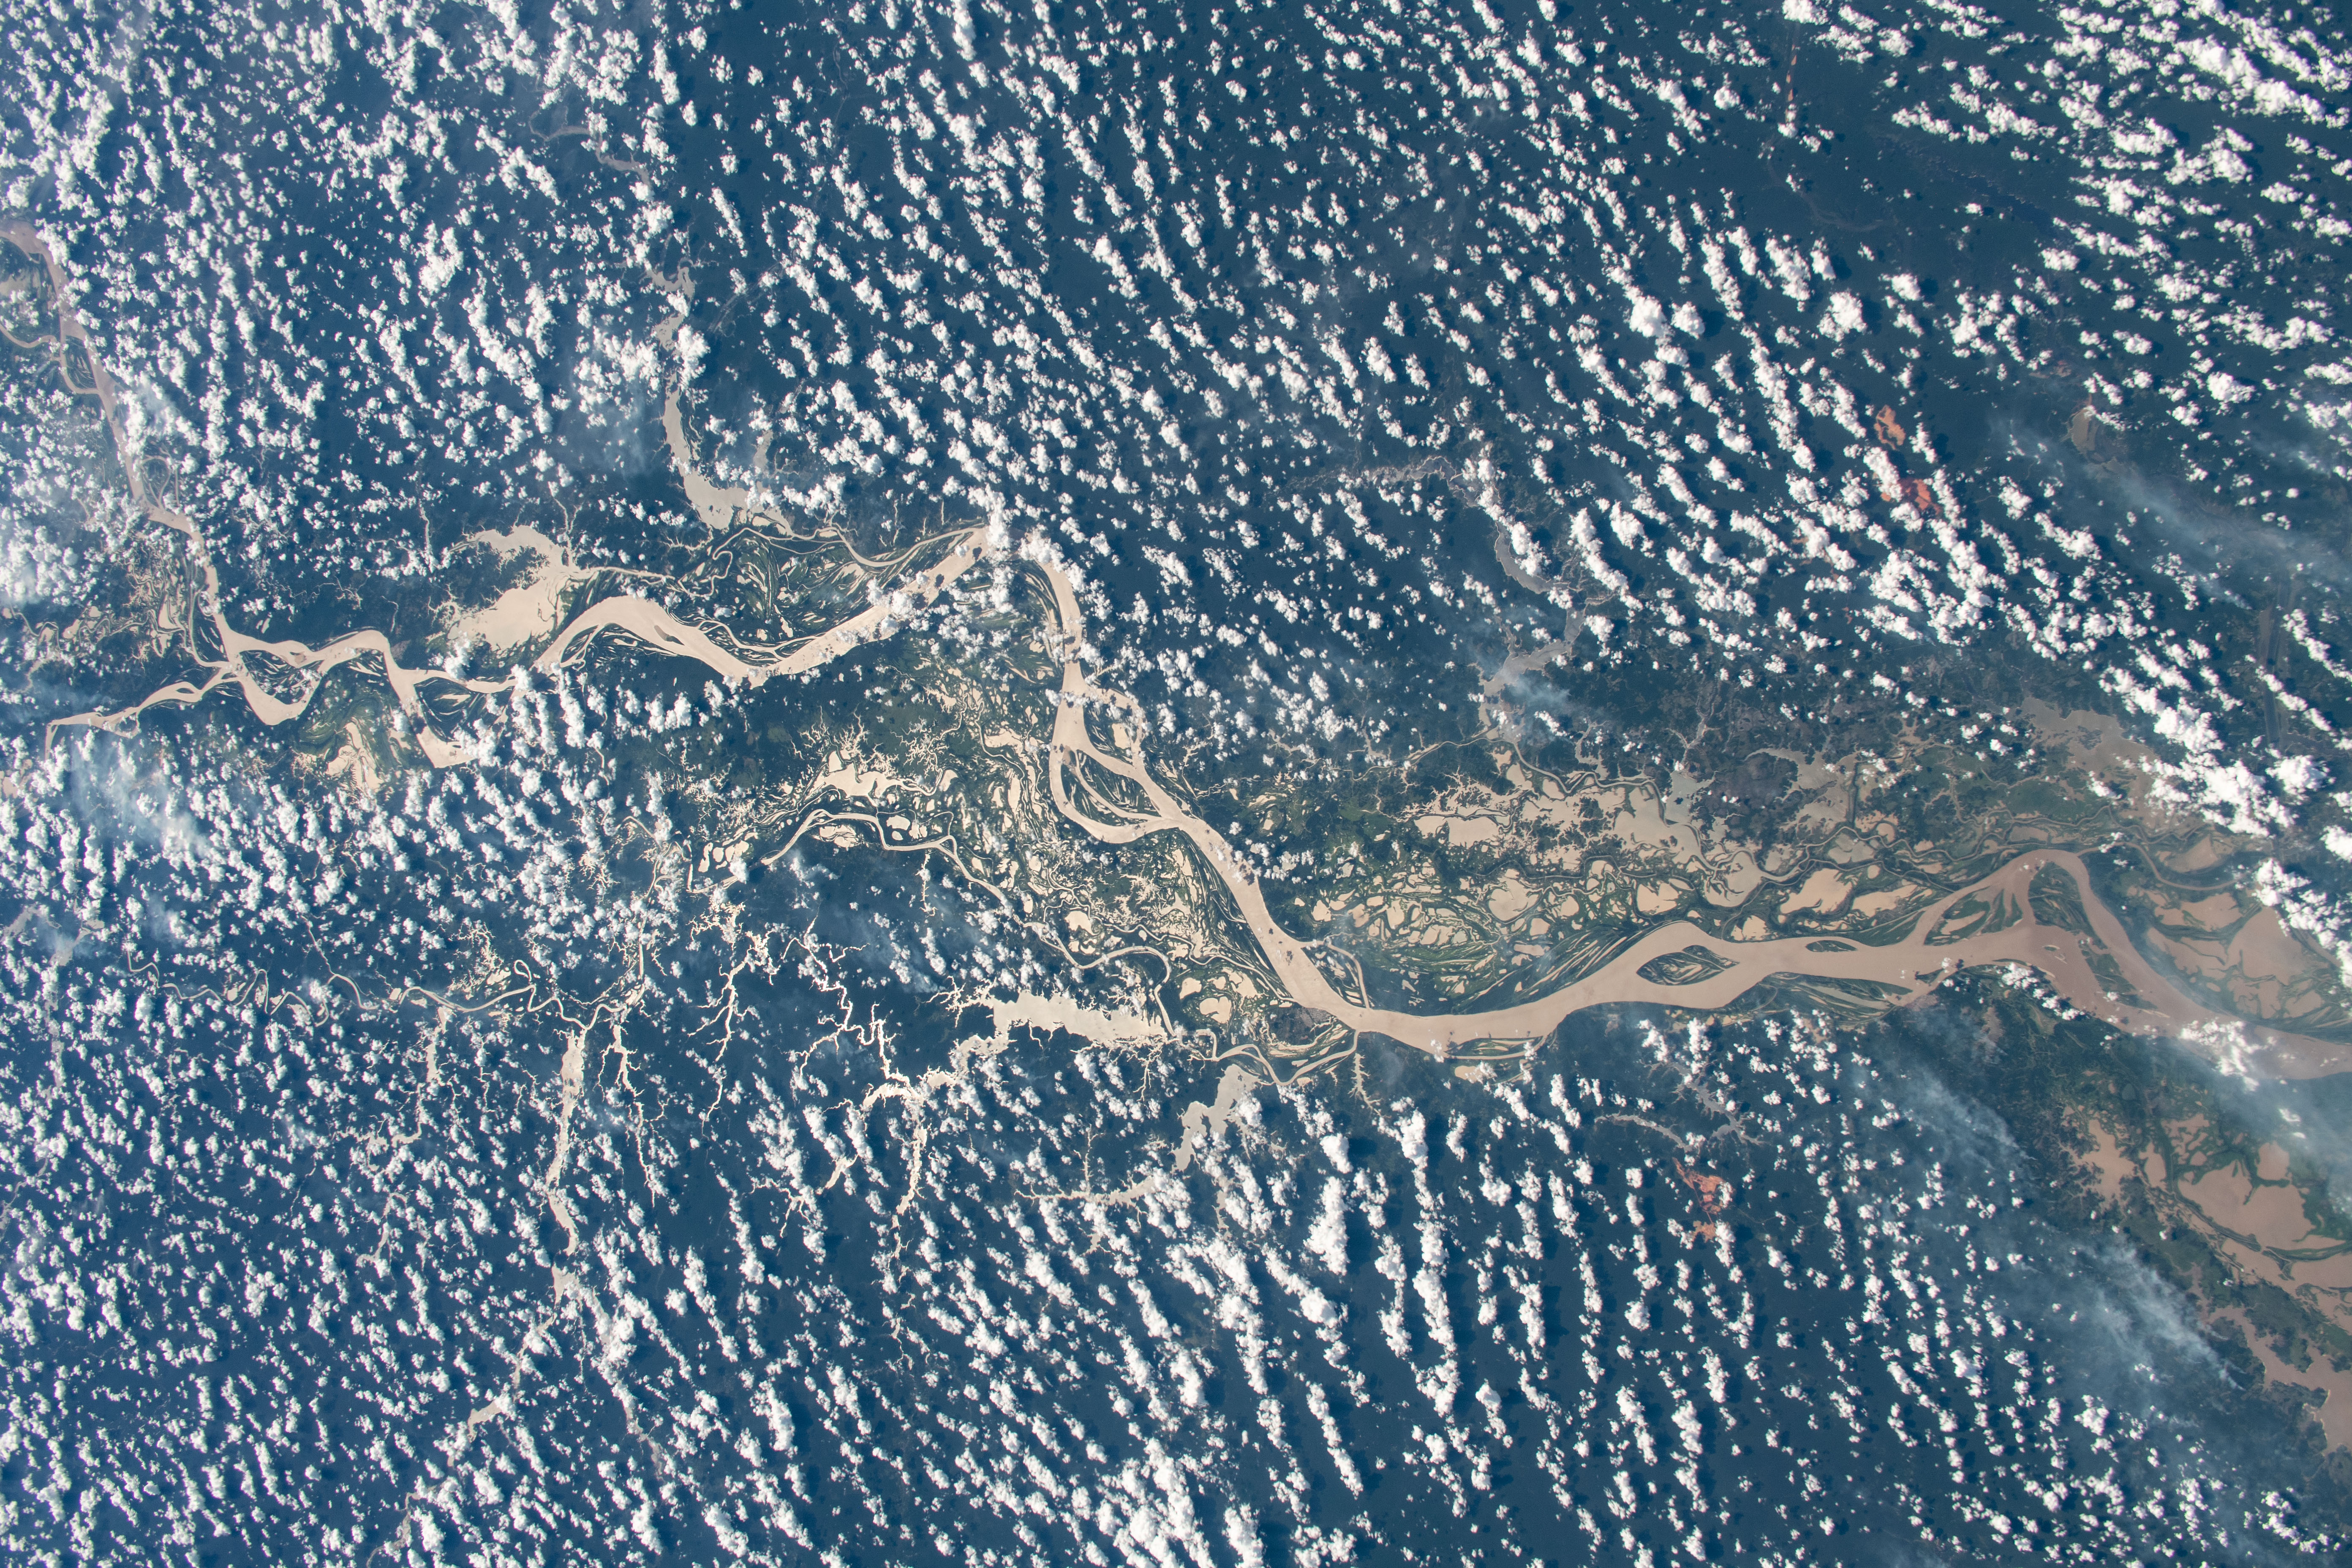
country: BRAZIL
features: AMAZON RIVER
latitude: -2.5
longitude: -57.0
